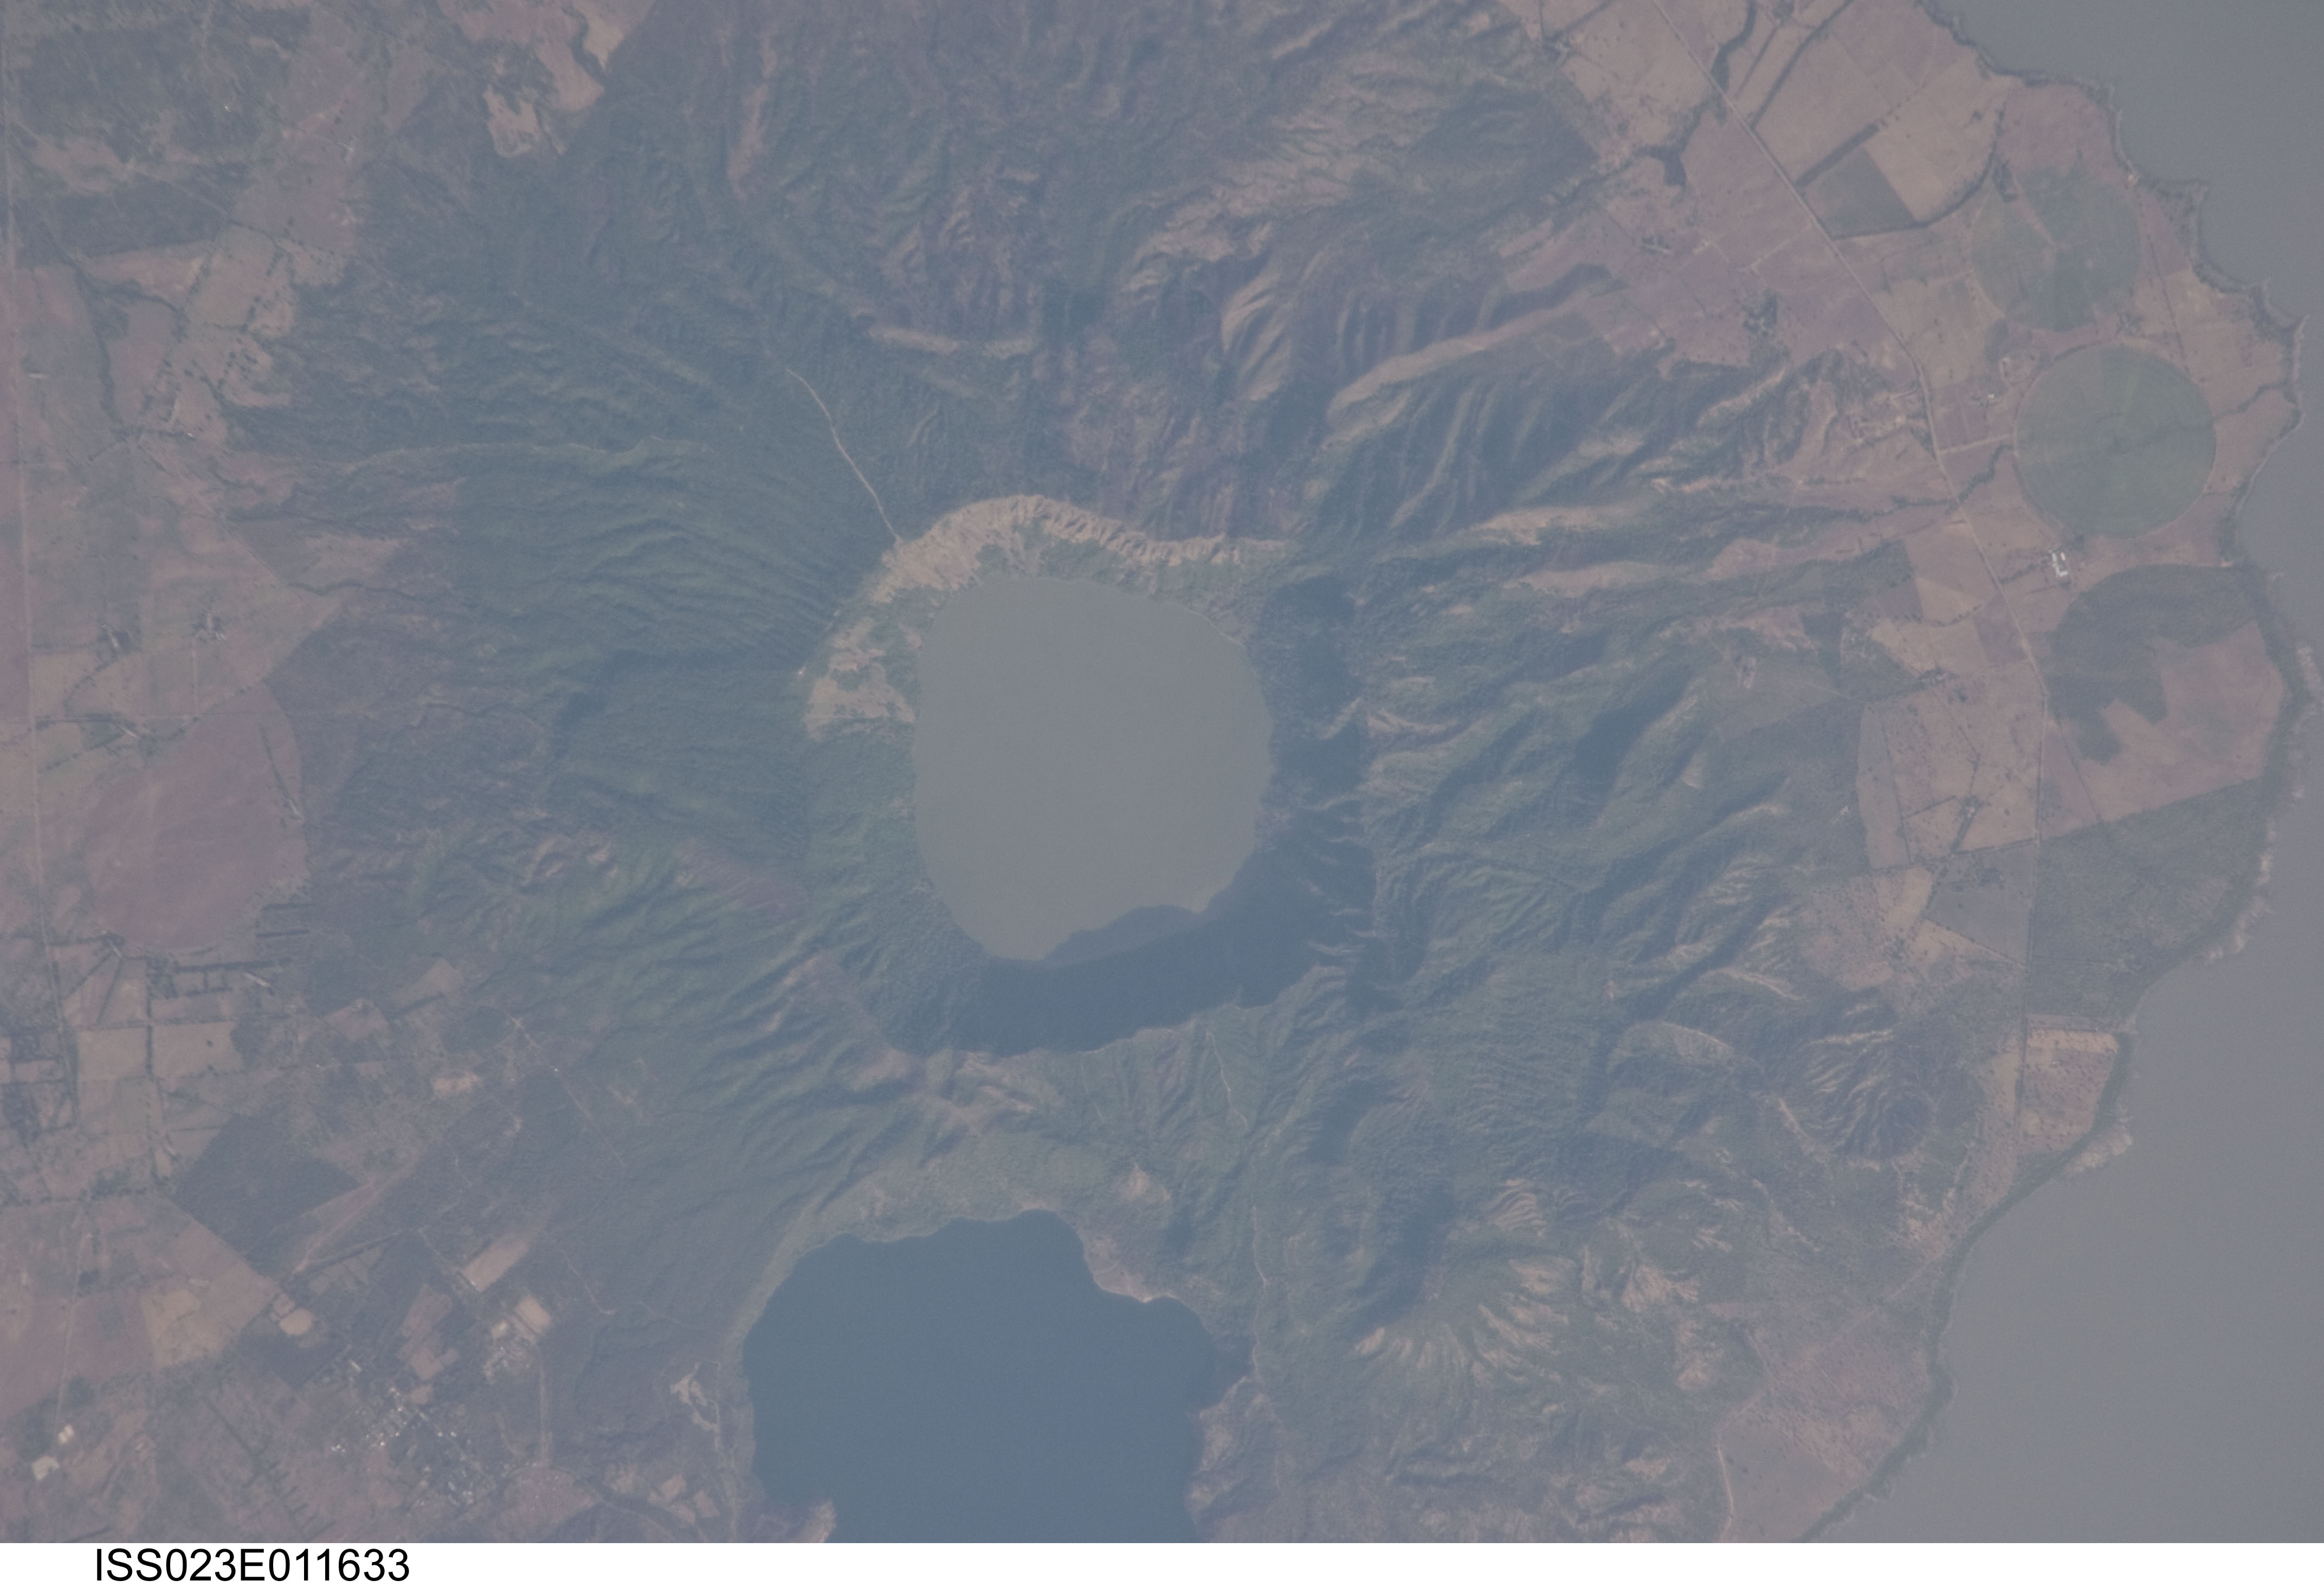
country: NICARAGUA
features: APOYEQUE VOLCANIC COMPLEX, MANAGUA L.
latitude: 12.2
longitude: -86.3
